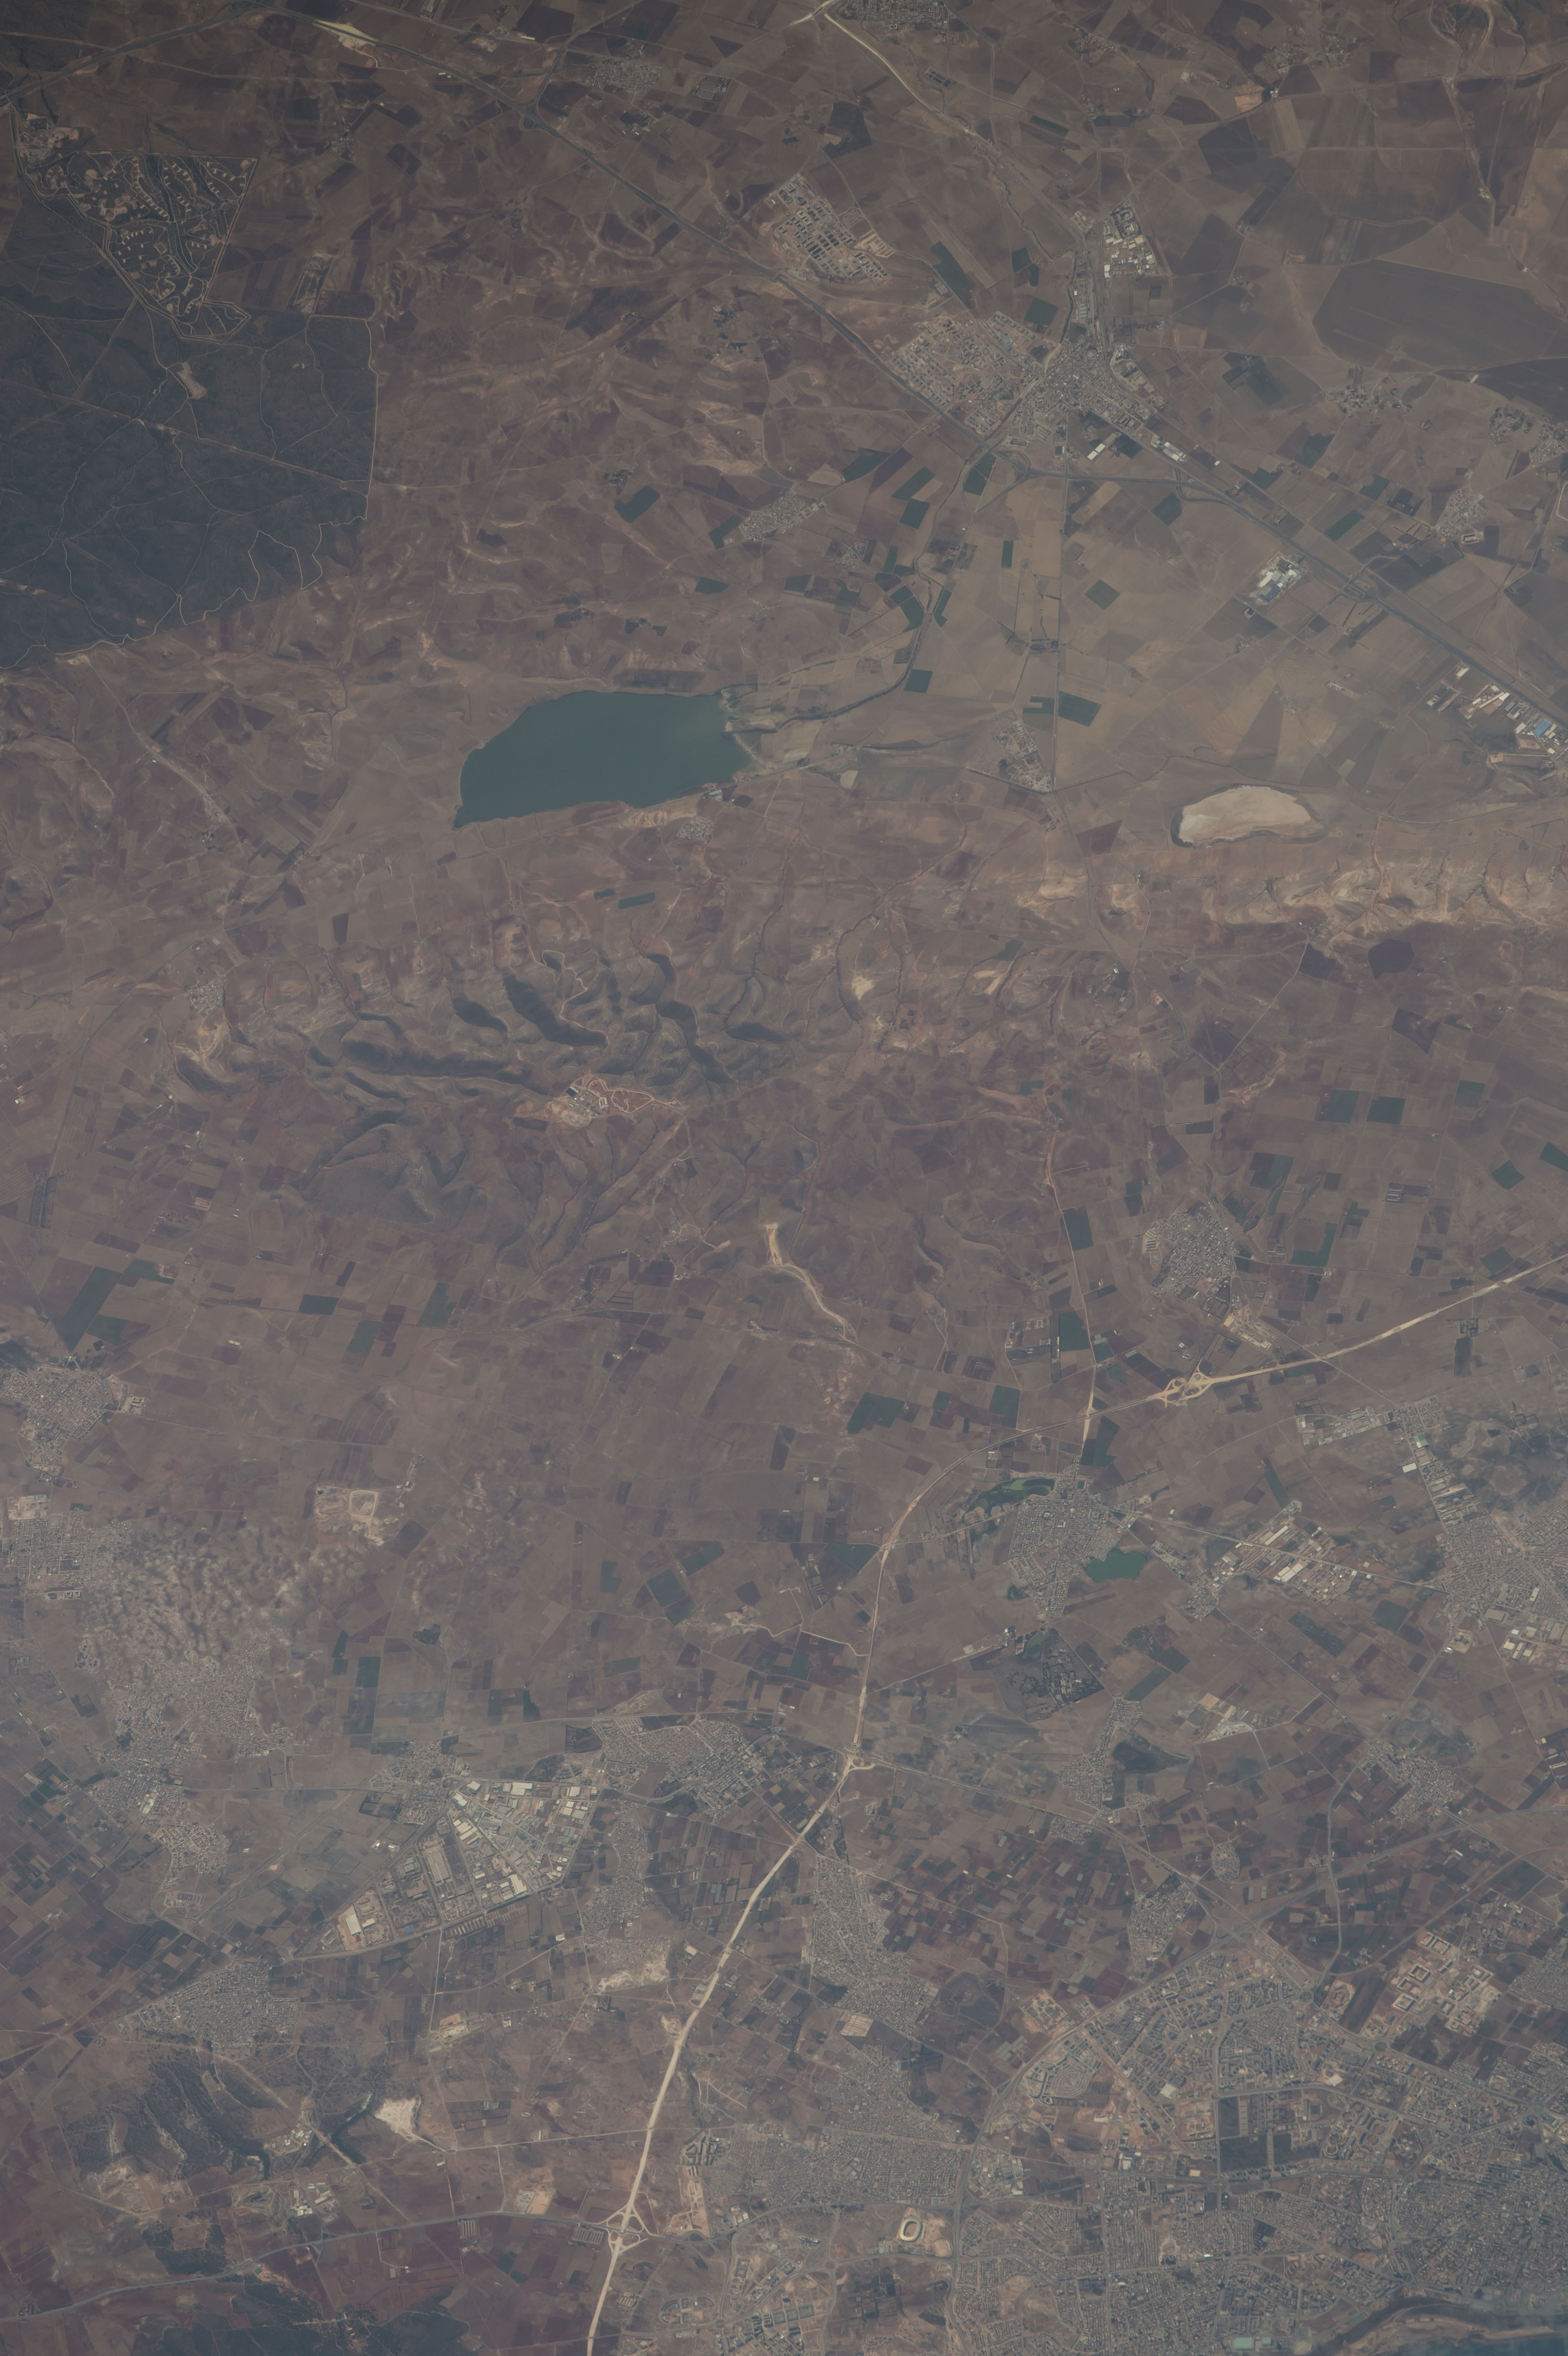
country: ALGERIA
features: BIR EL DJIR, SIDI CHAMI, HIGHWAY, GHARABAS LAKE, DET SI MHAMED LAKE, MOULAY ISMAIL FOREST
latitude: 35.6
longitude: -0.5
